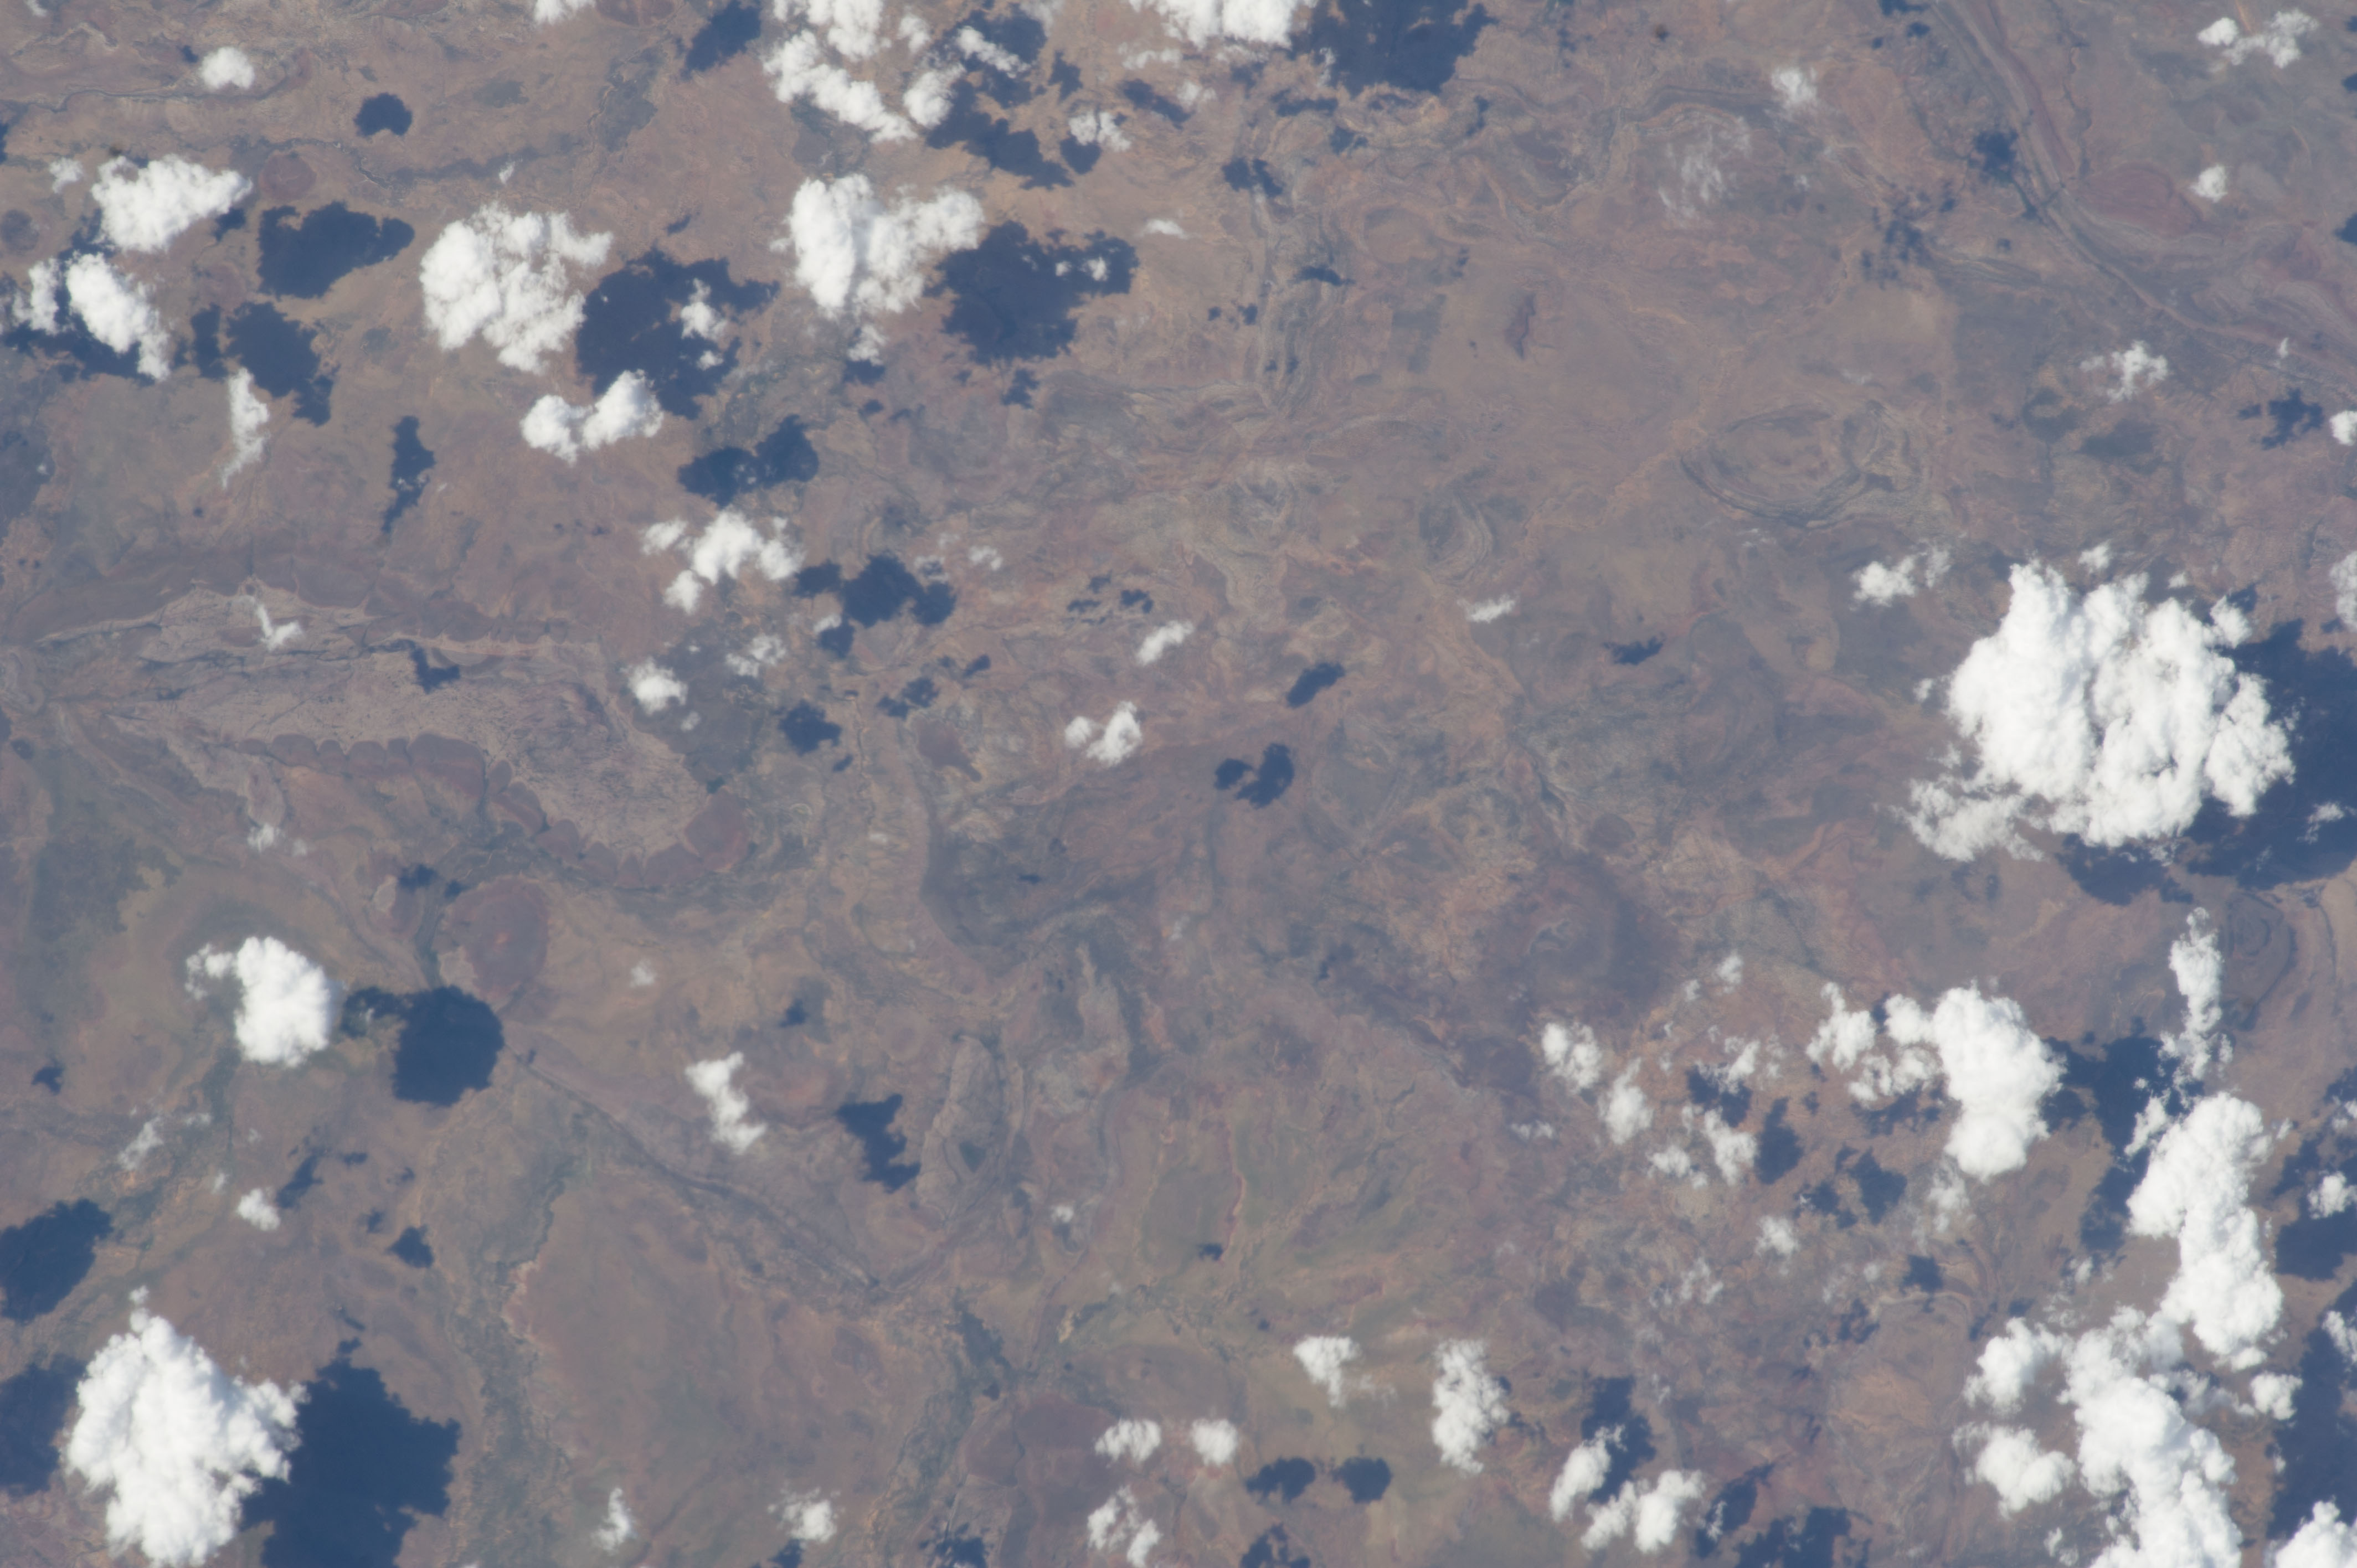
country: AUSTRALIA-NT
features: DISSECTED PLATEAU, MT. ELIZA, HODGSON R. DRAIN.
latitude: -15.1
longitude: 134.5
